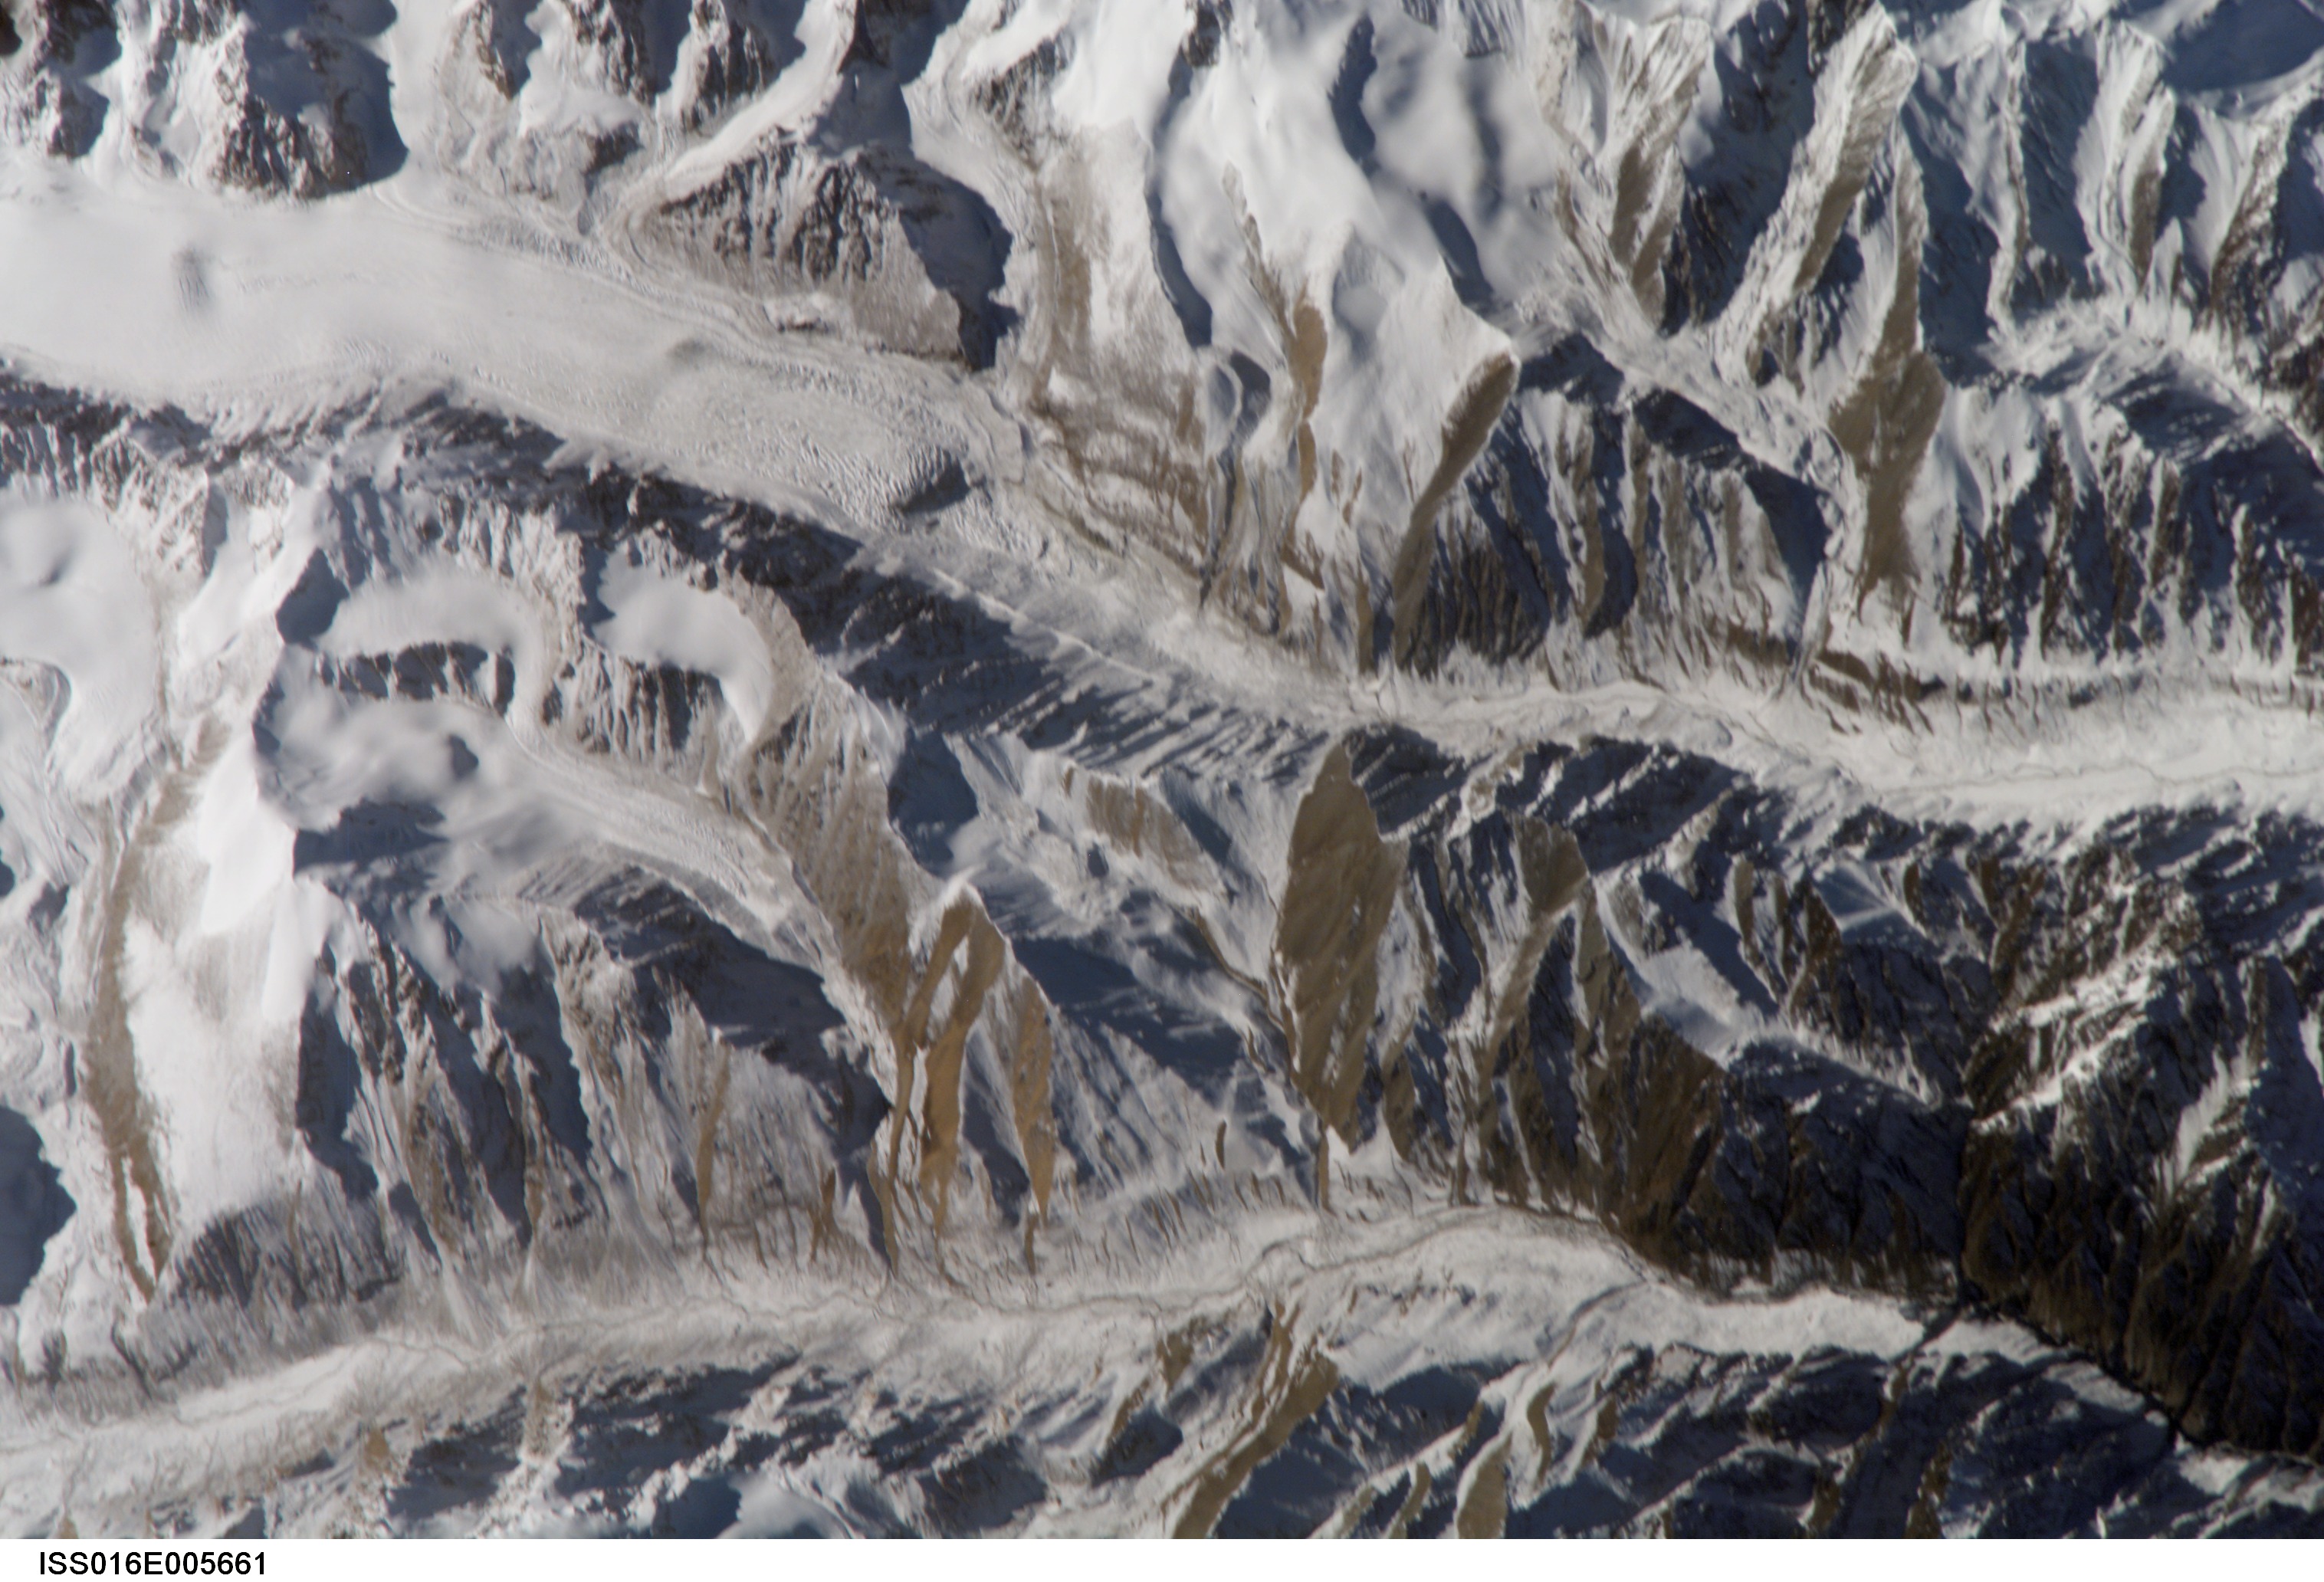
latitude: 43.6
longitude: 85.2
